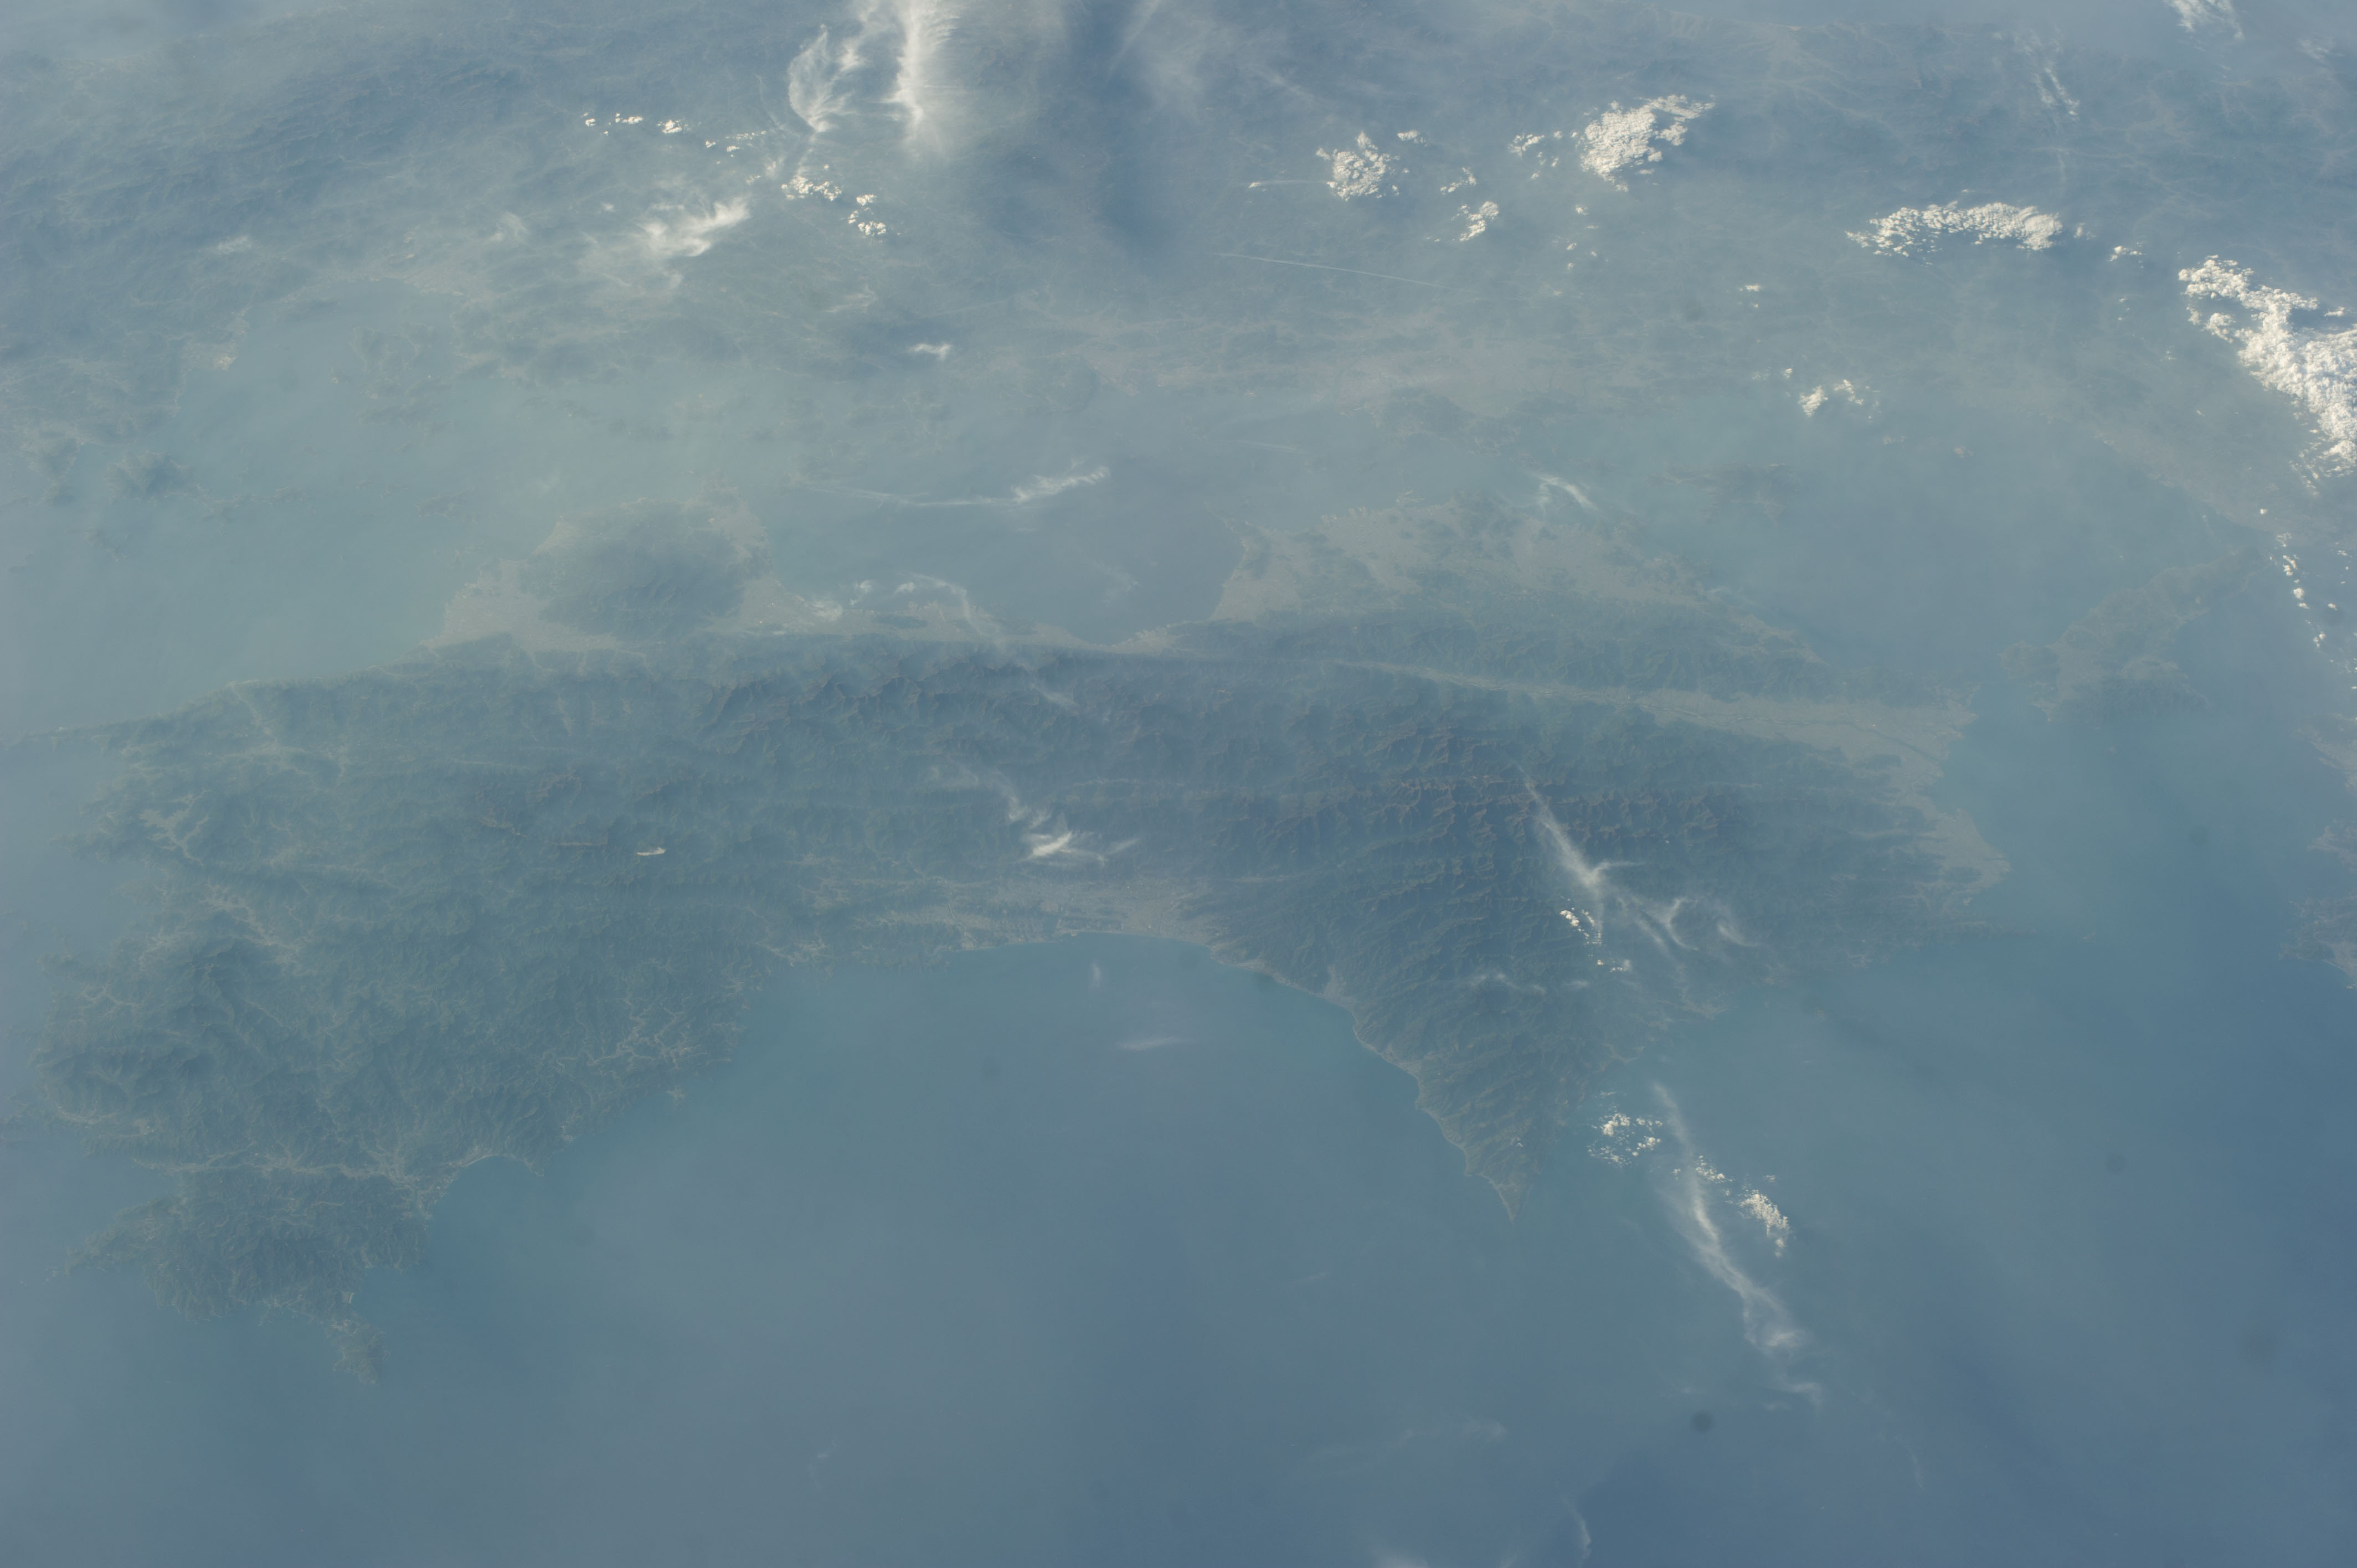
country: JAPAN
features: PACIFIC OCEAN, SHIKOKU ISLAND, KII CHANNEL, BUNGO CHANNEL, SETO INLAND SEA
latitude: 33.7
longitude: 133.6
